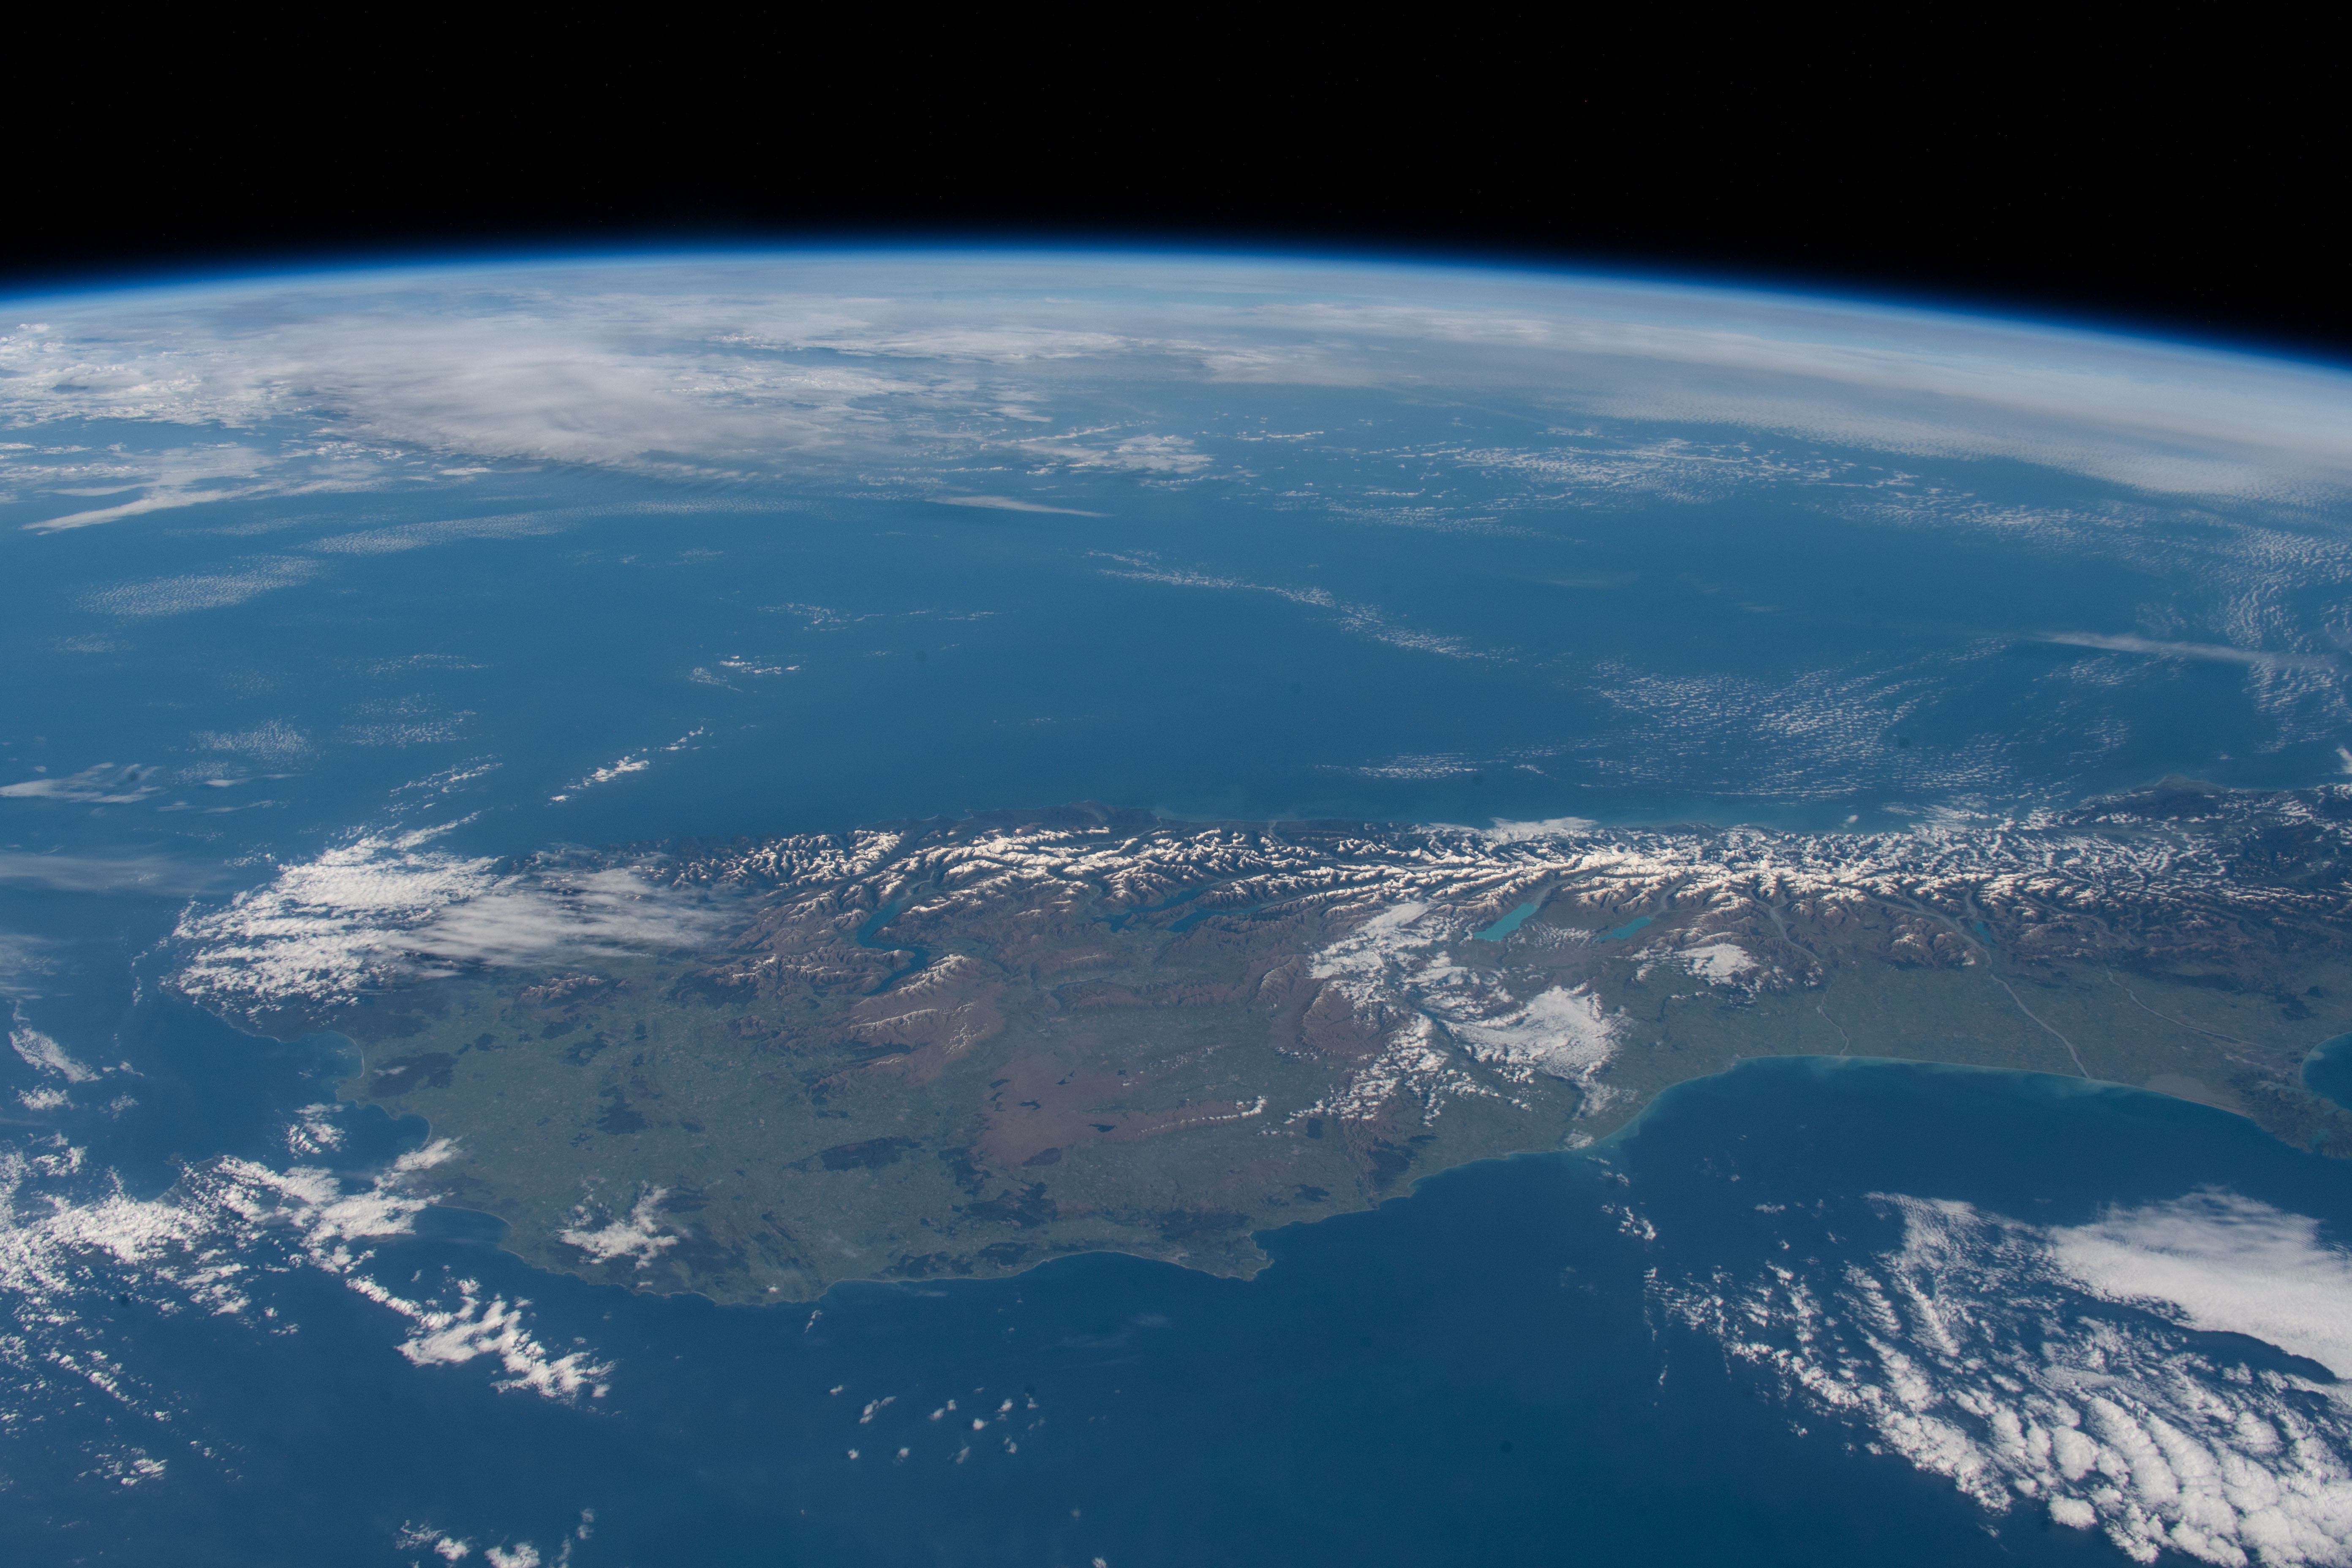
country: NEW ZEALAND-SI
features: NEW ZELAND, SOUTH ISLAND, SOUTHERN ALPS MOUNTAINS
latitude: -43.5
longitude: 169.0
